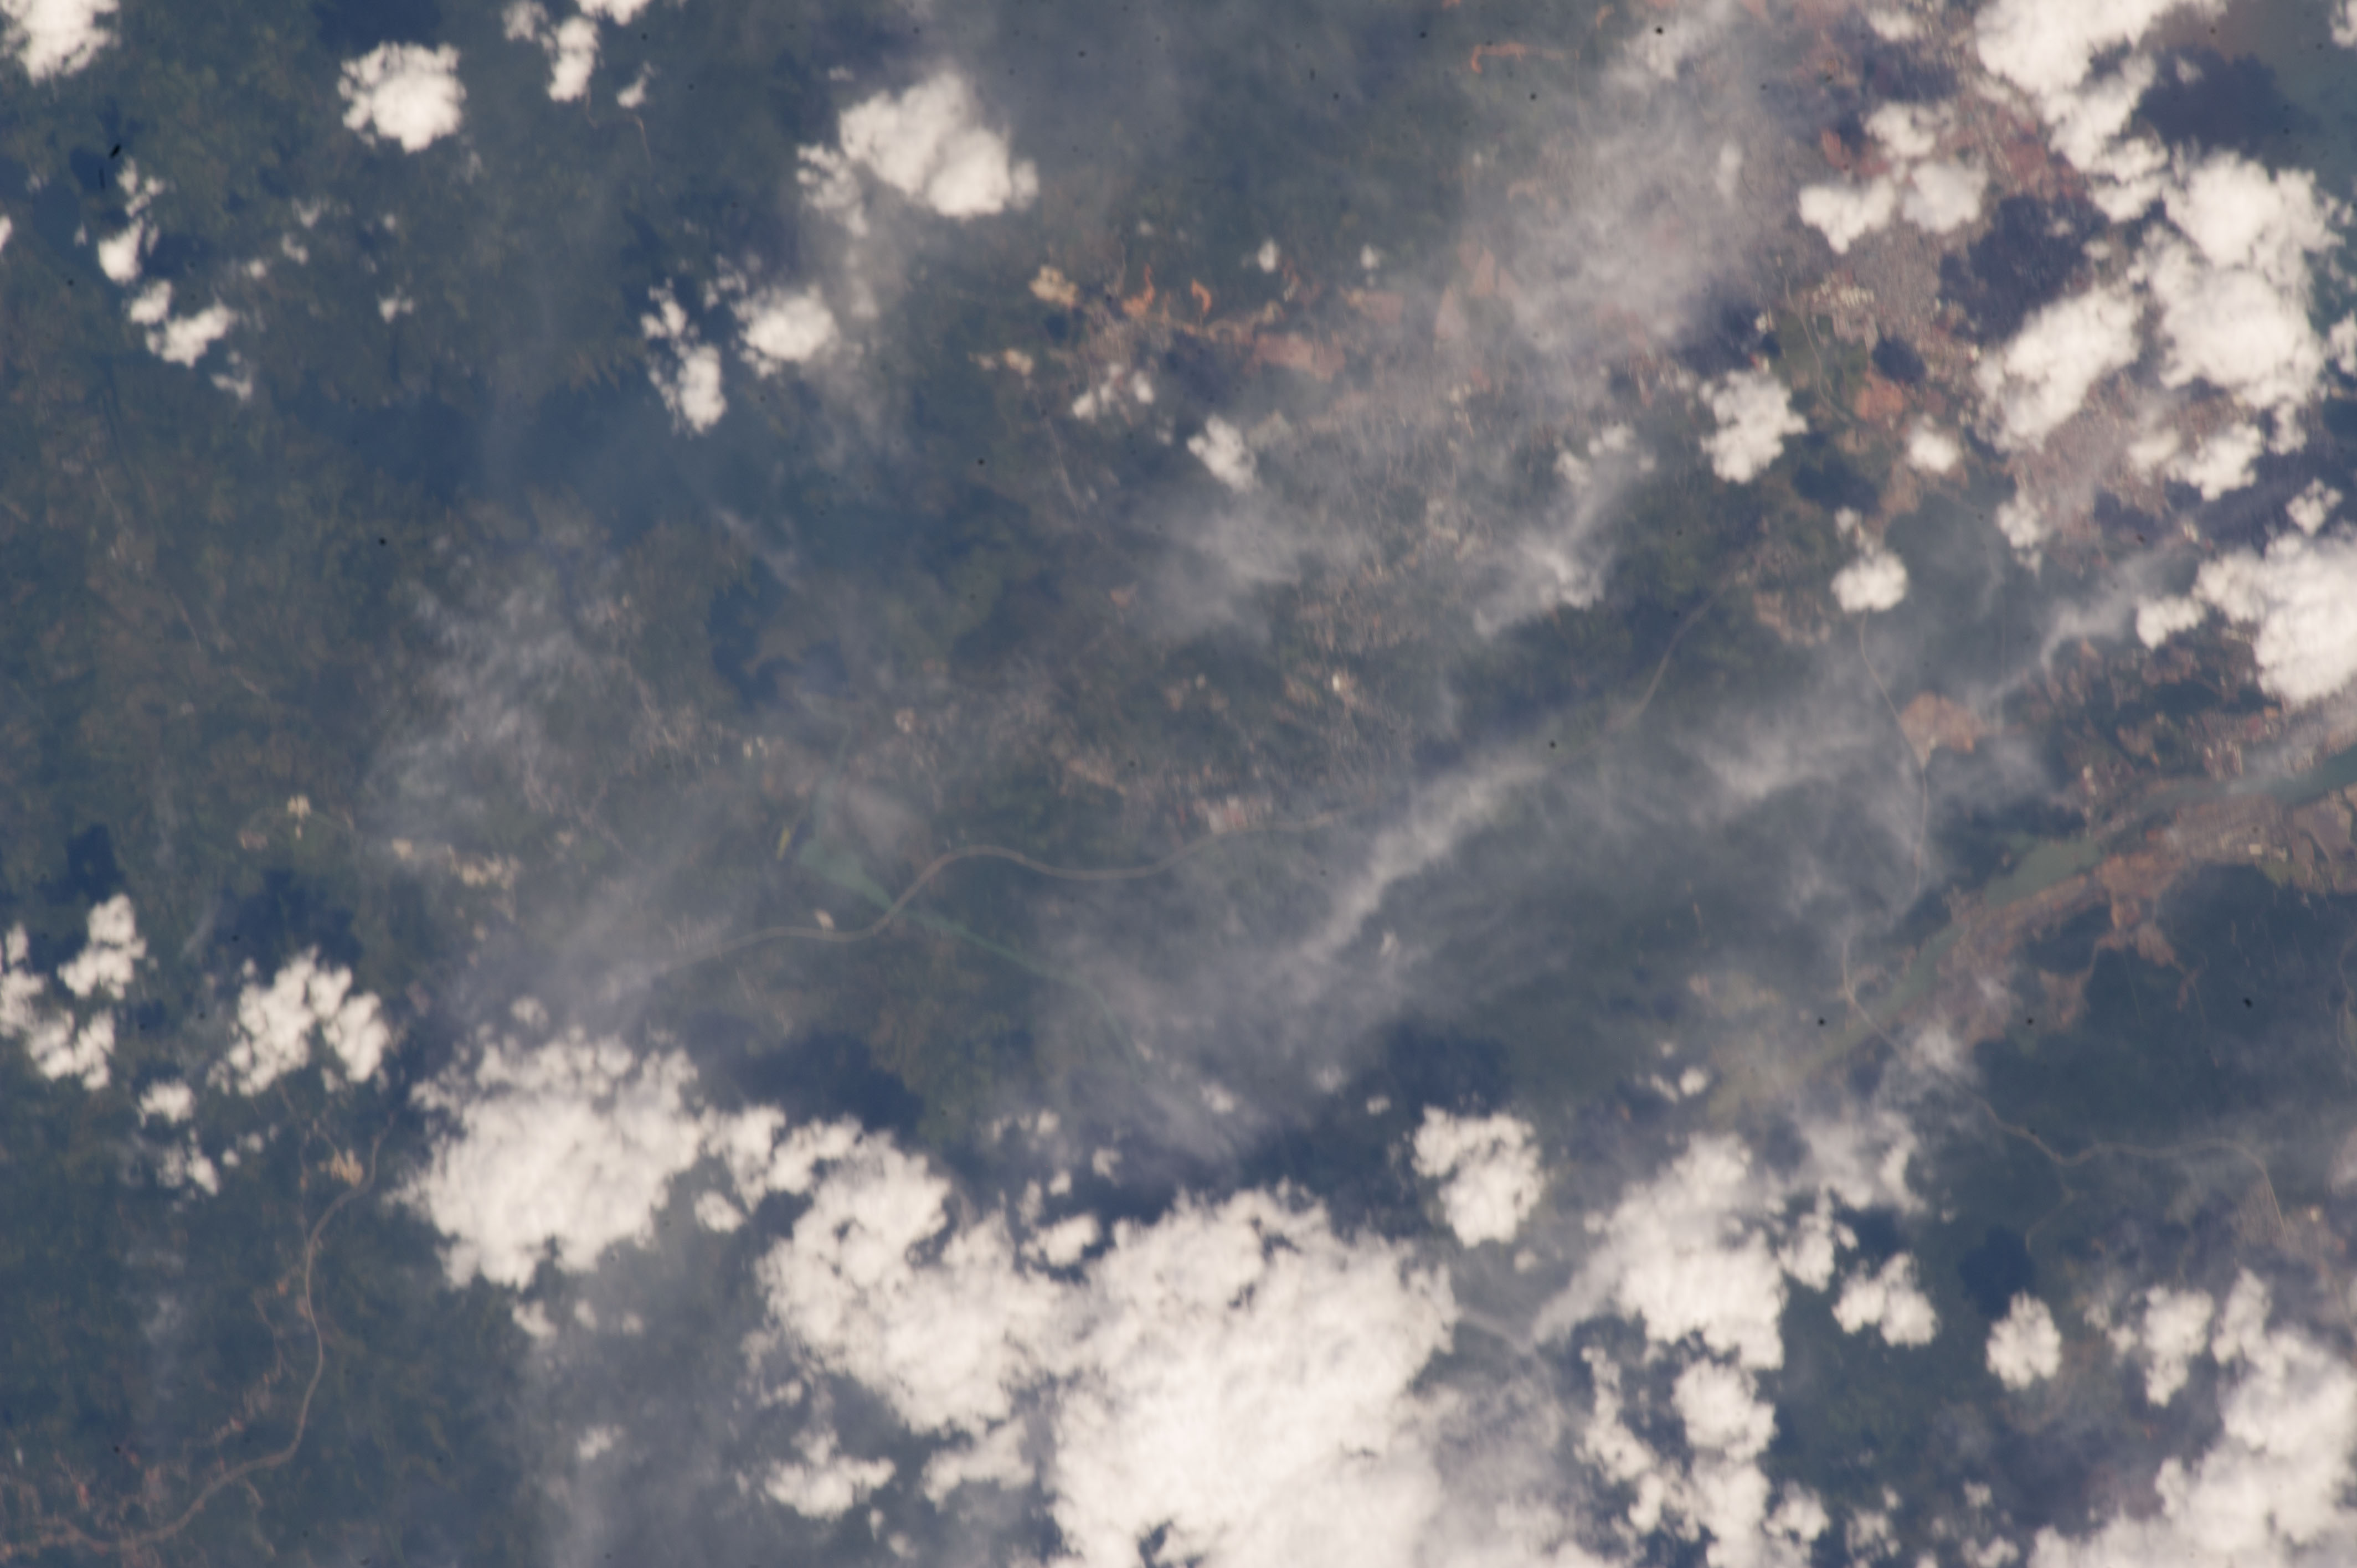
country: PANAMA
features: PANAMA CITY, PANAMA CANAL, AJAJUELA L.
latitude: 9.0
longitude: -79.5
